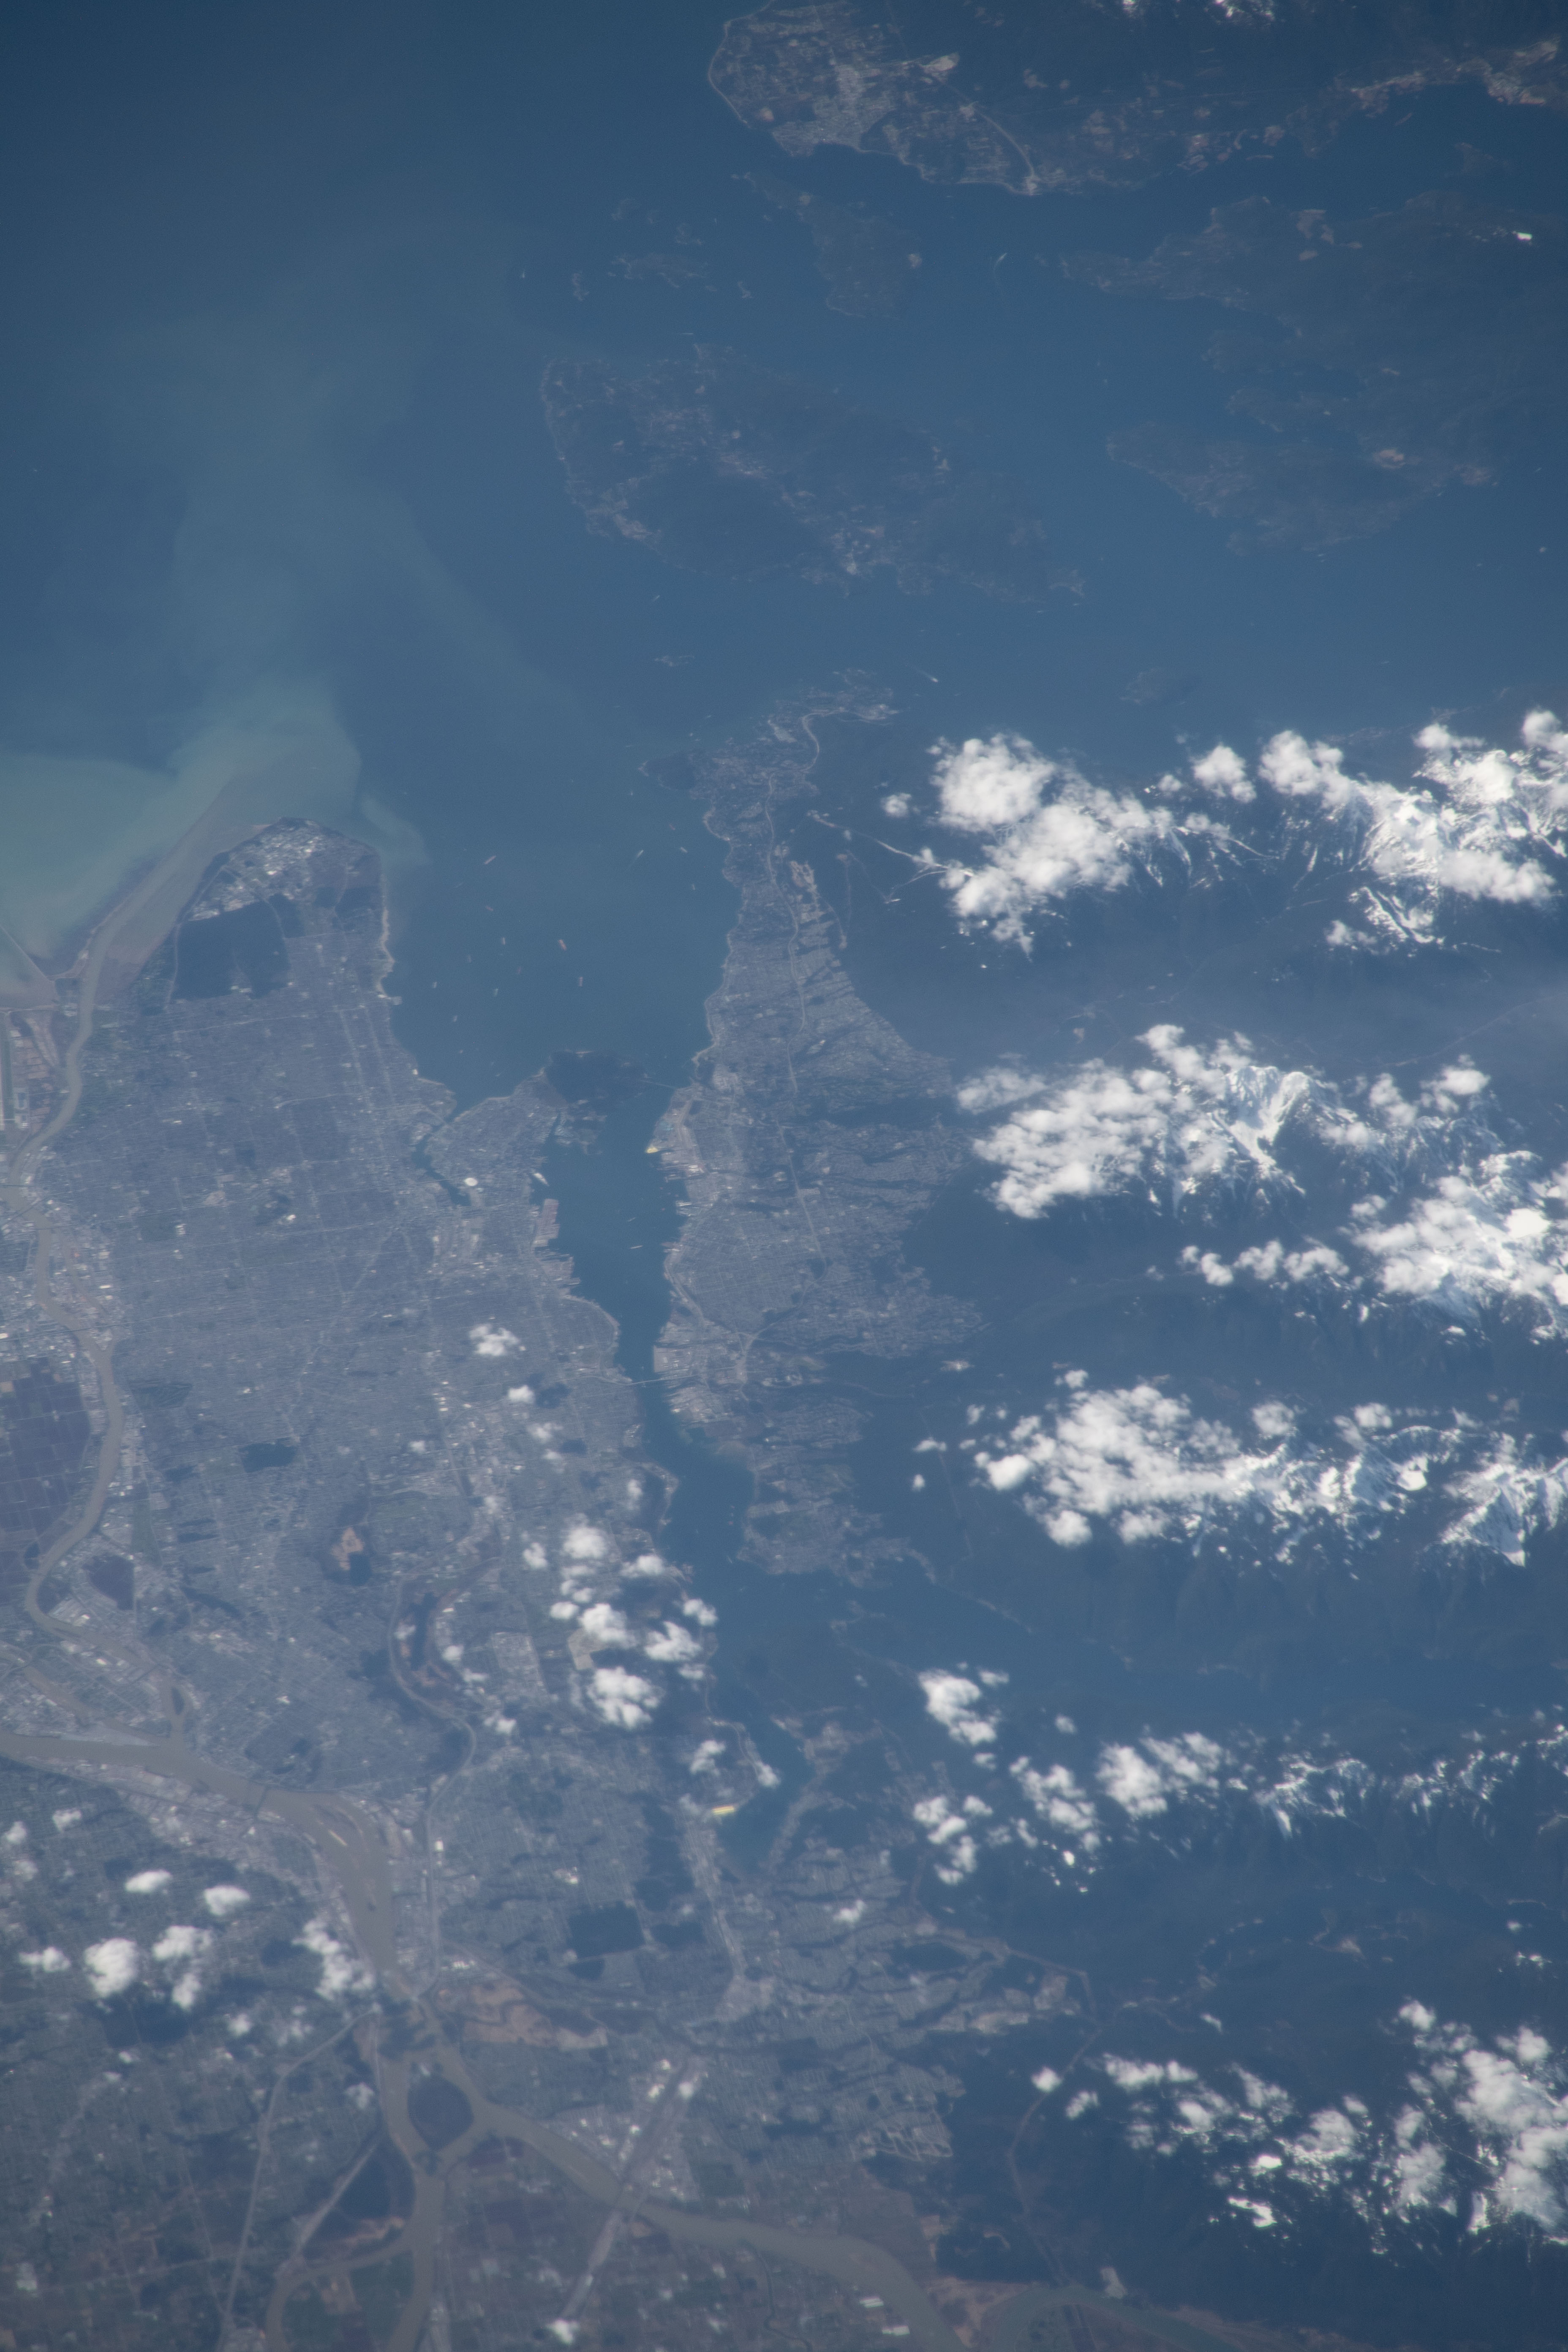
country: CANADA-BC
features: FRASER RIVER, VANCOUVER, BURRARD INLET, SEDIMENT
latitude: 49.4
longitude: -123.0
